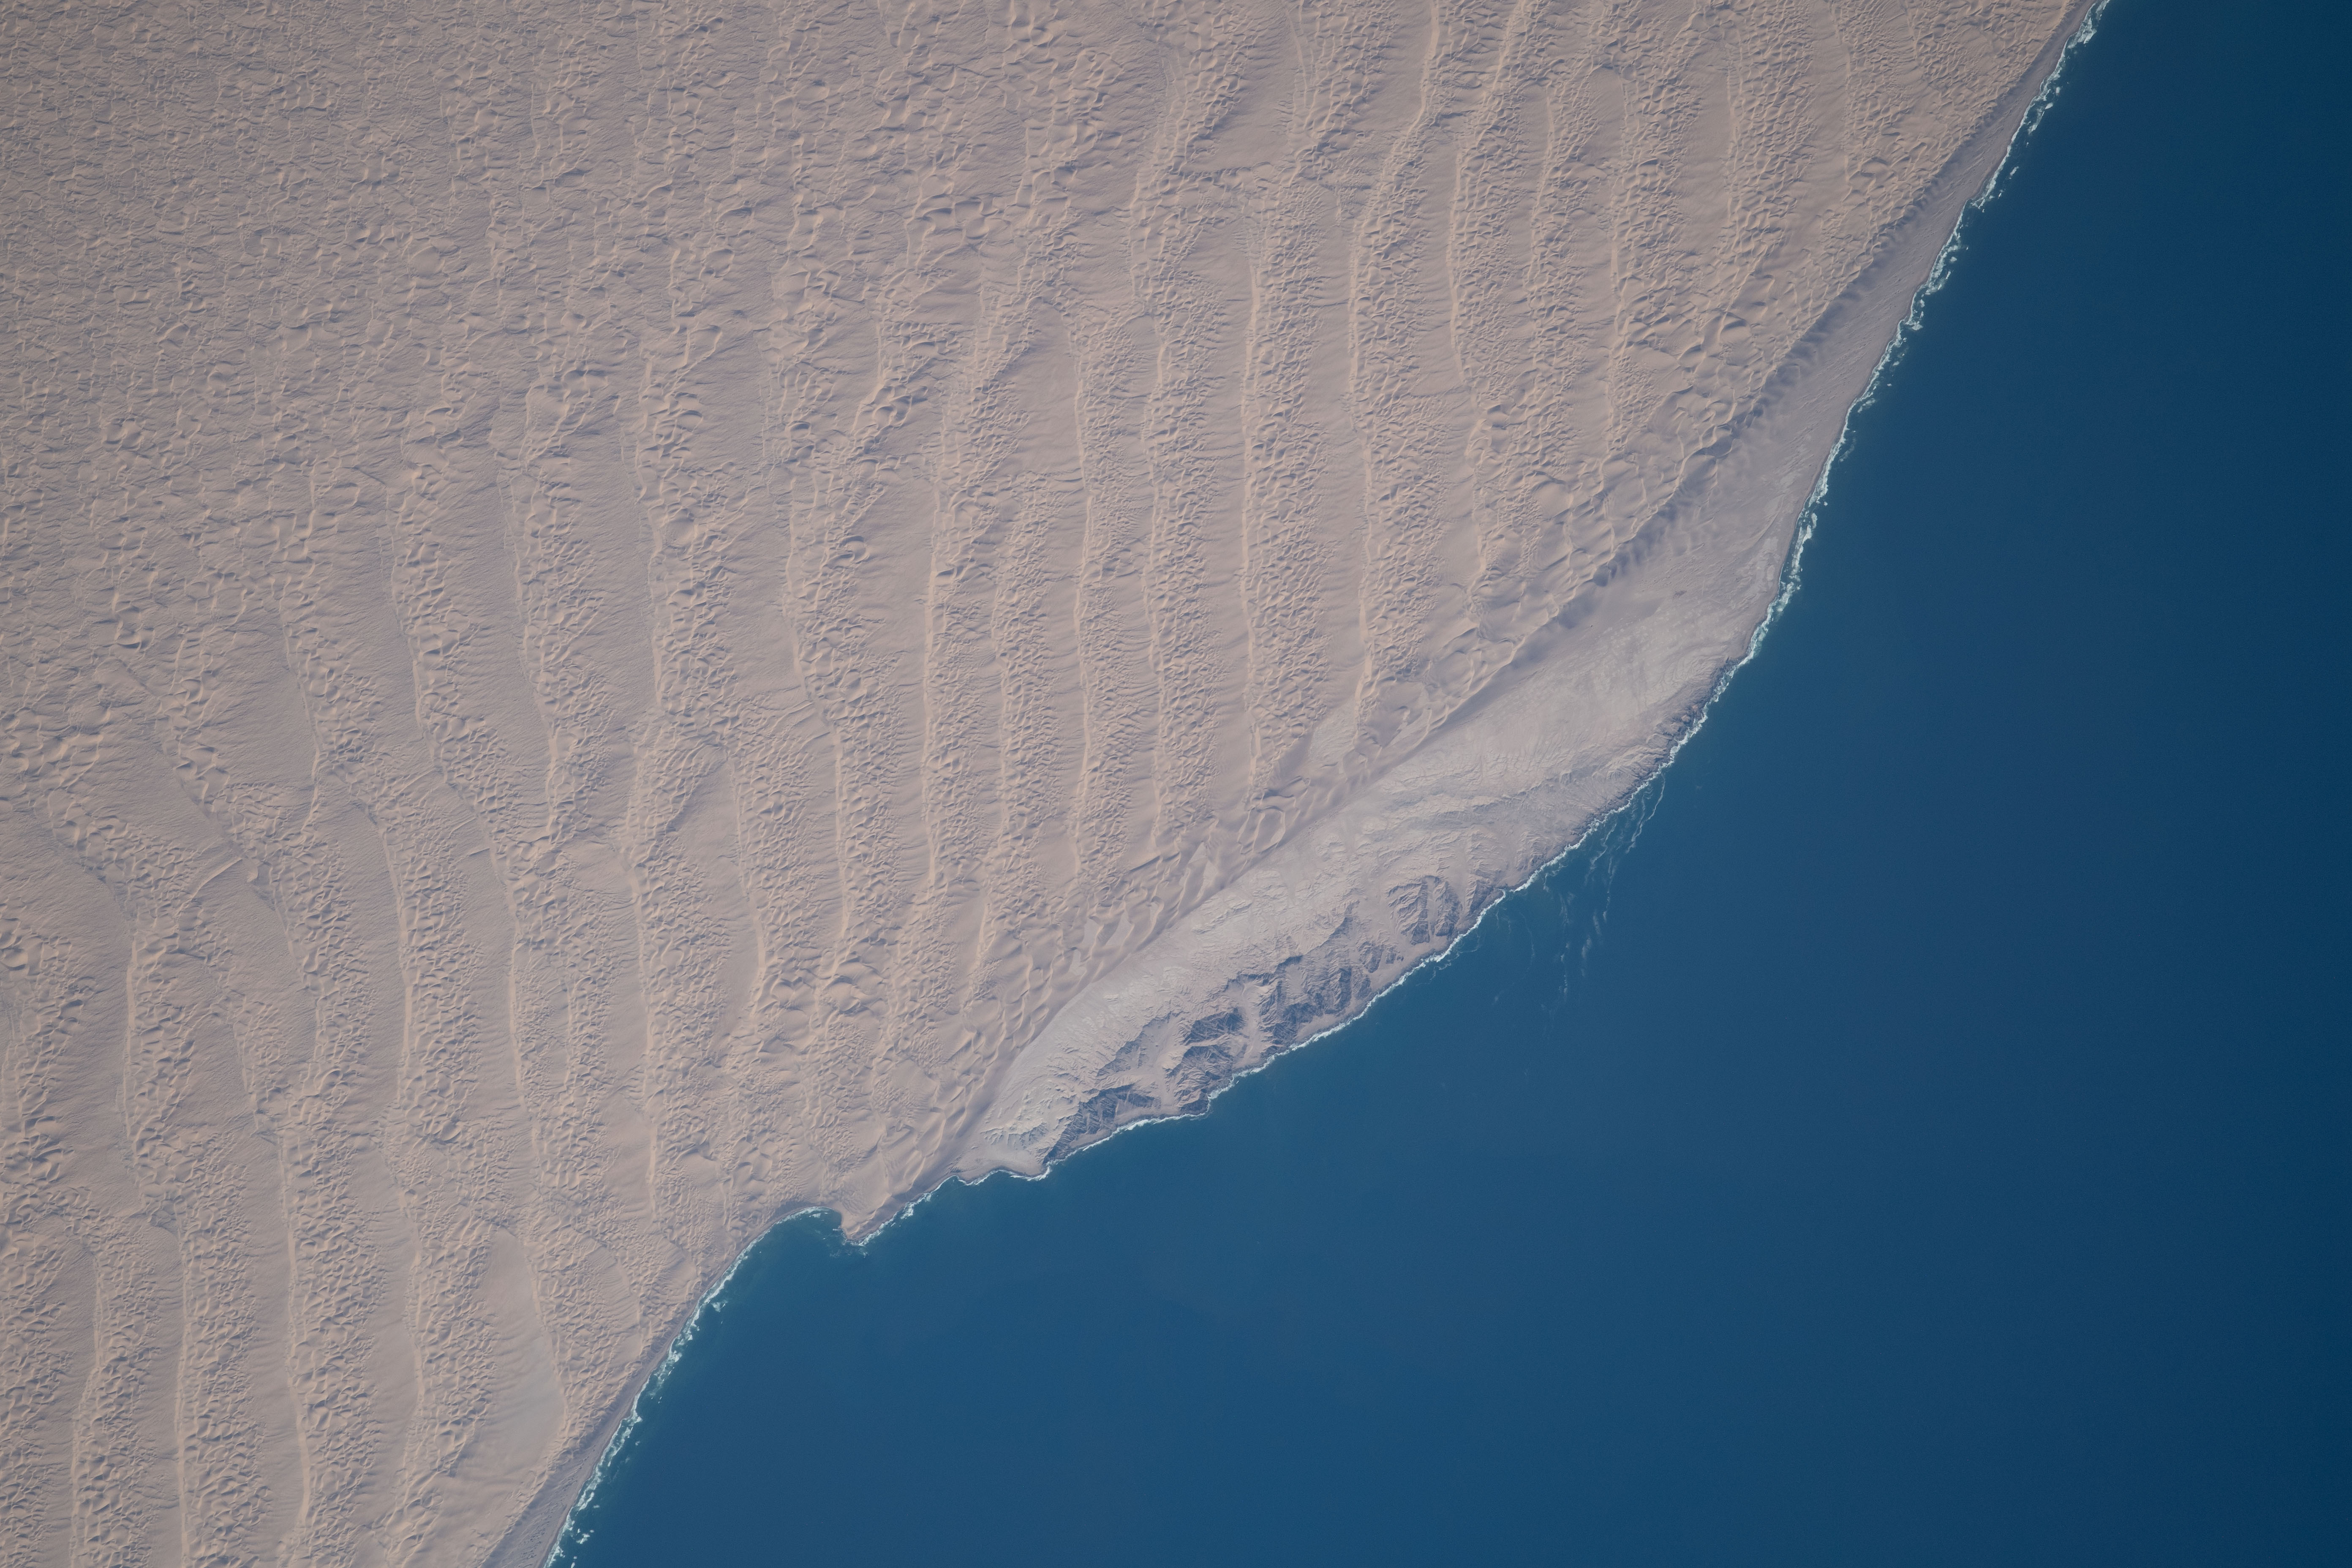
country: NAMIBIA
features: NAMIB DESERT, SADDLE HILL
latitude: -25.9
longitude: 14.9
